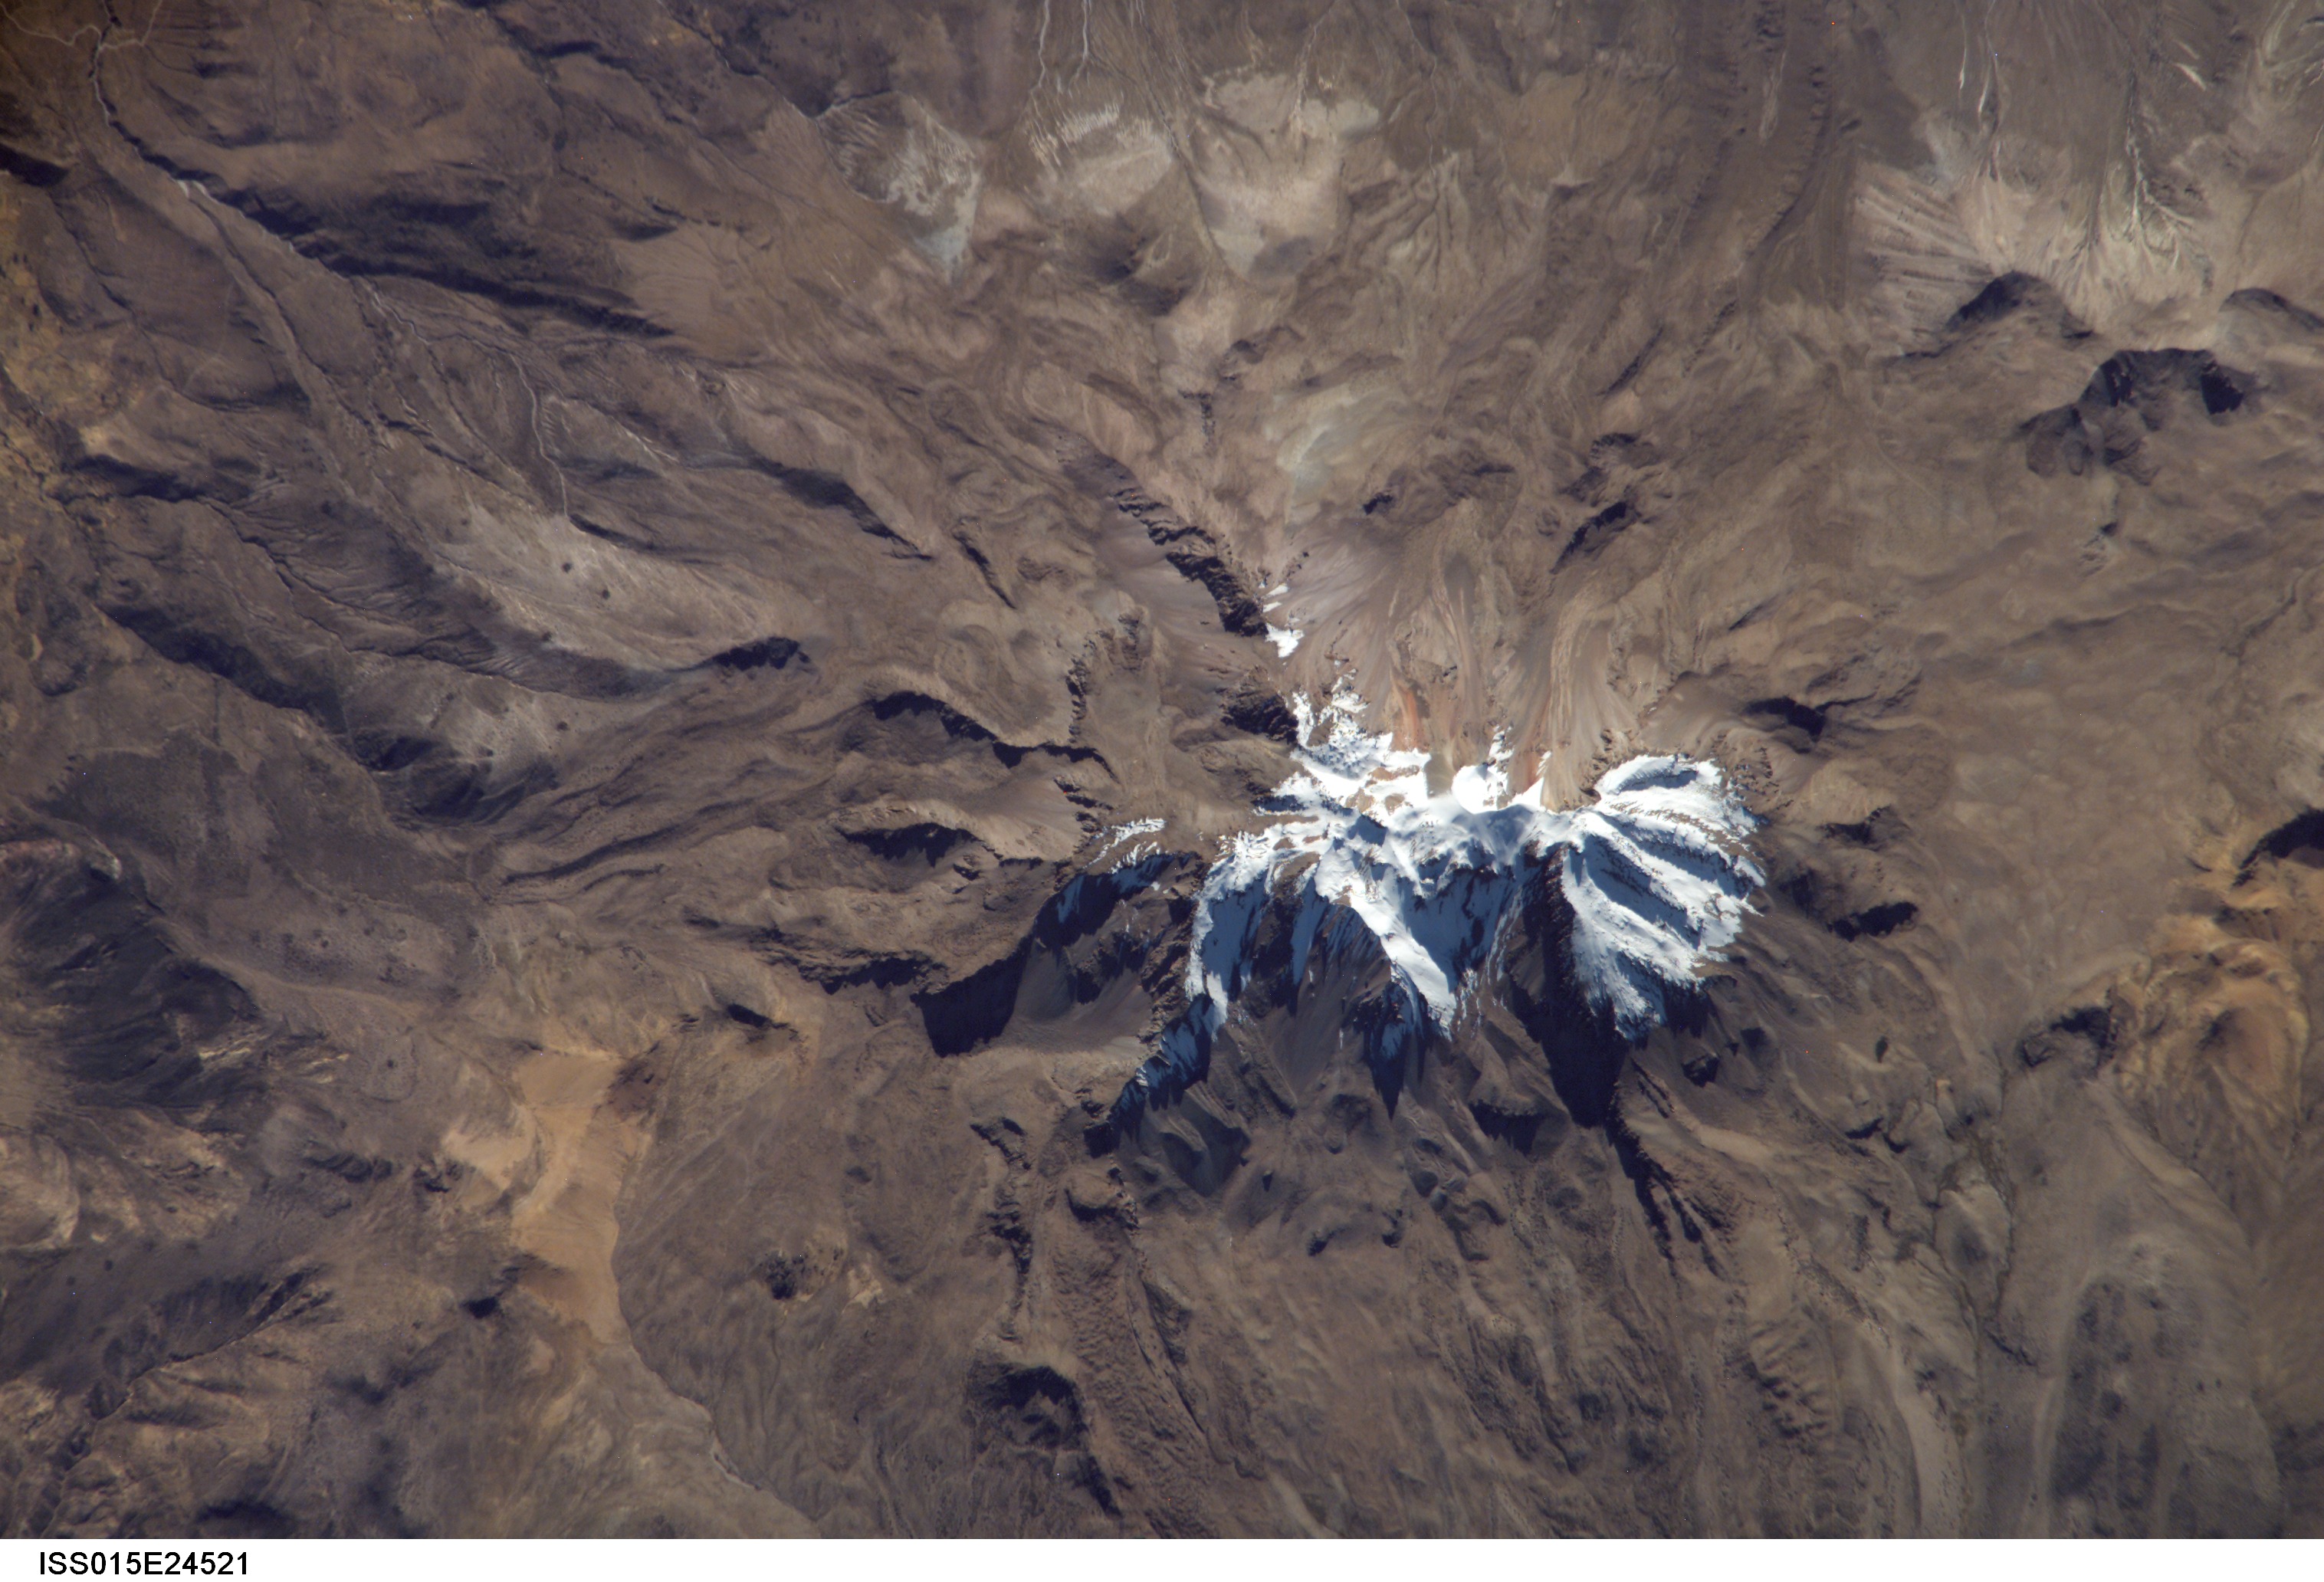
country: PERU
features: NEVADA SARA SARA, SNOW, GL.
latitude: -15.3
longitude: -73.4
